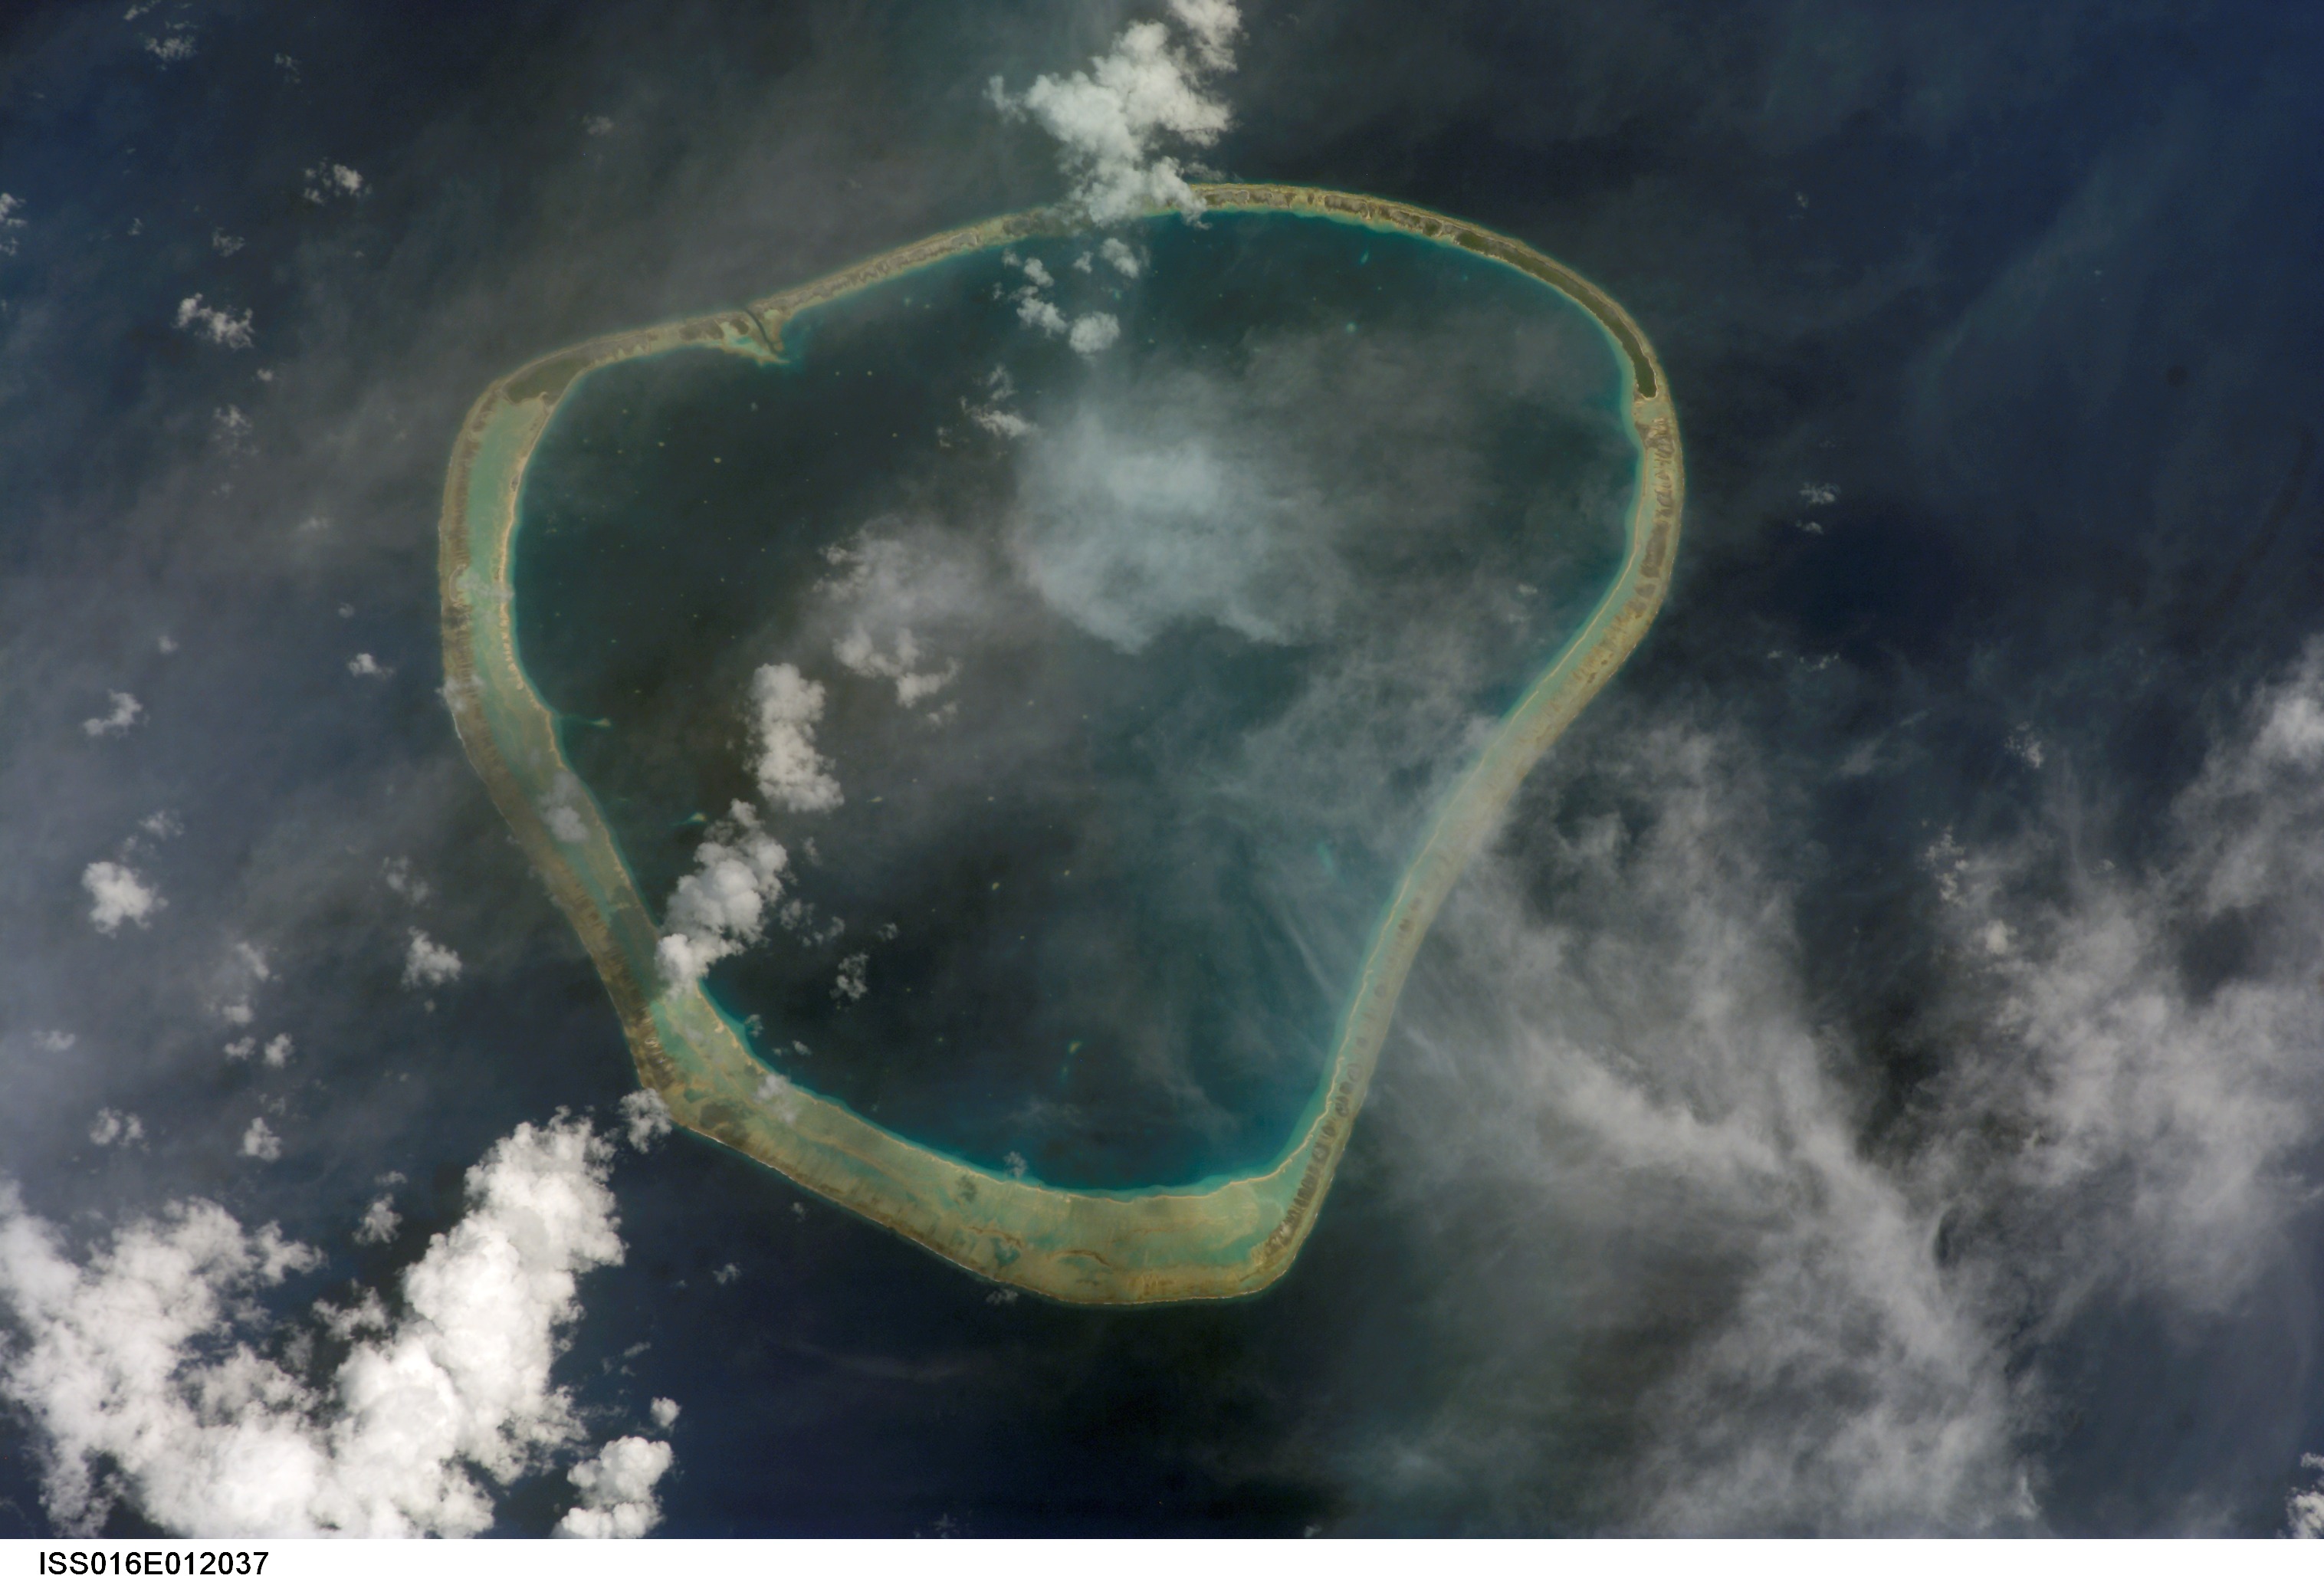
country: TUAMOTU ARCHIPELAGO
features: MOTUTUNGA ATOLL, S. PACIFIC O.
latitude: -17.1
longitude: -144.4
